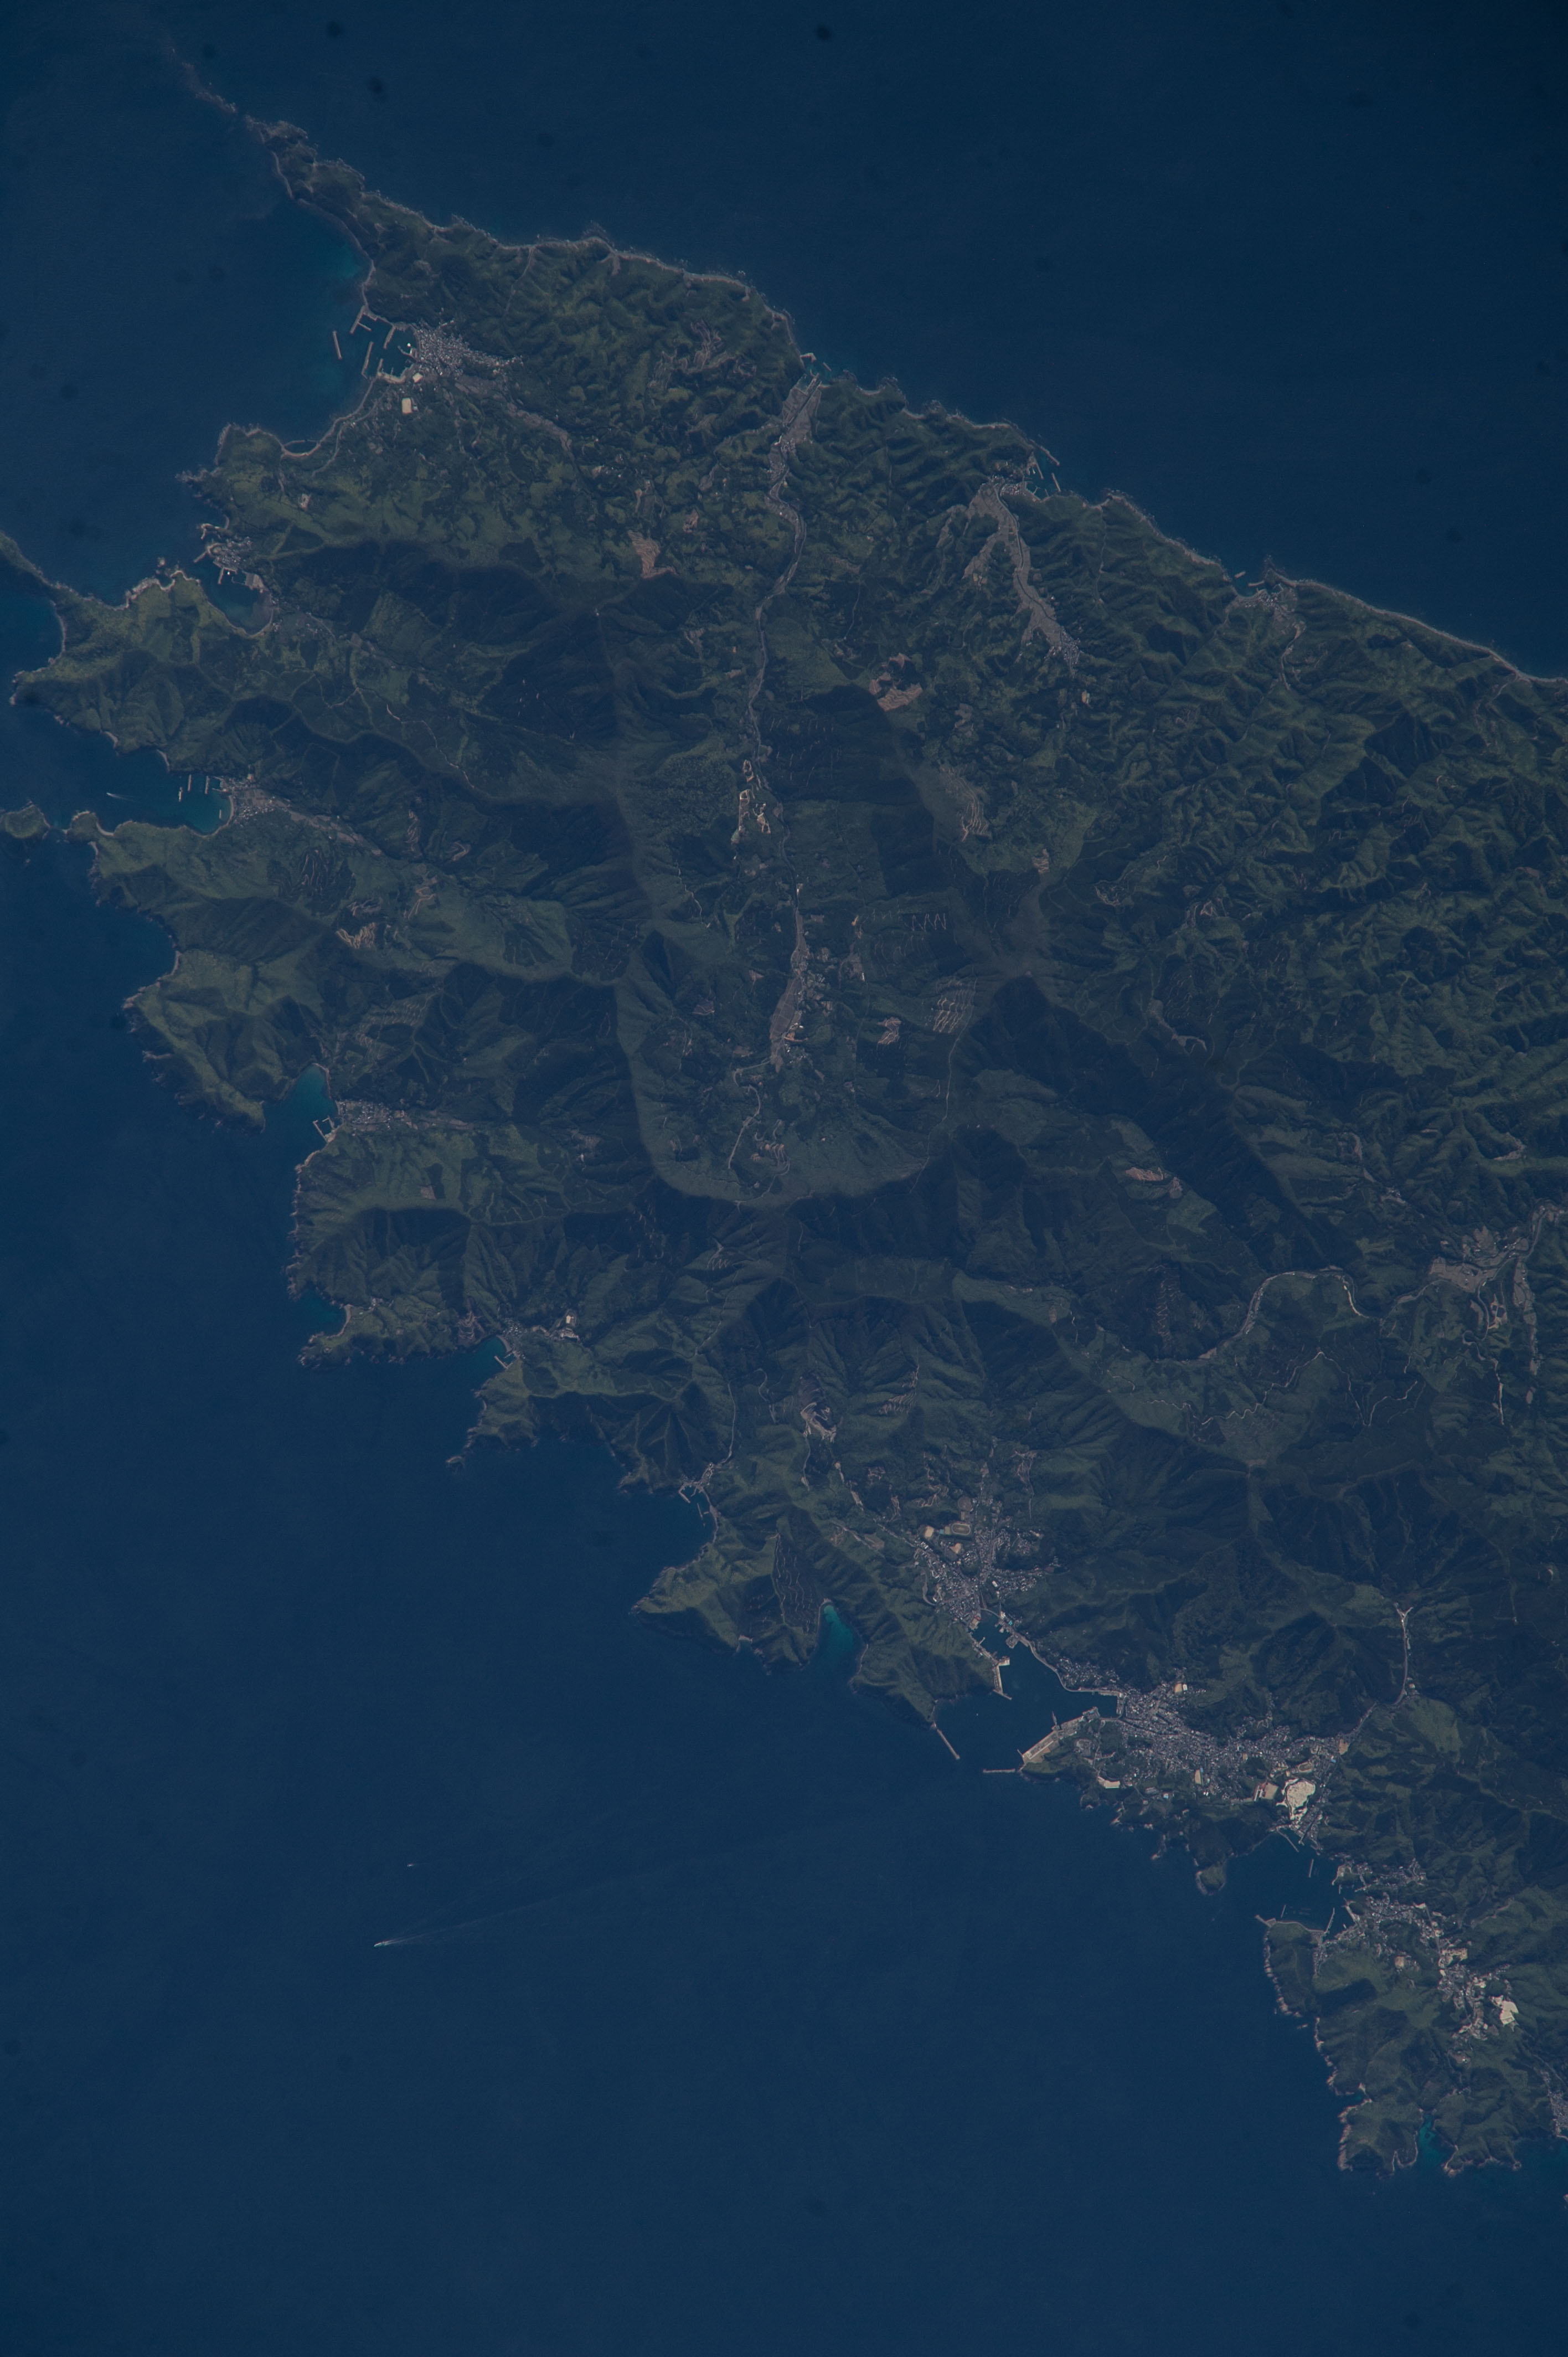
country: JAPAN
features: IZUHARAR PORT, TSUSHIMA,TSUTSU BAY, MT YATATE, KOREA STRAIT, TSUSHIMA IS, JAPAN,KOREA STRAIT, MT. YATATE, TSUSHIMA, S. TSUSHIMA ISLAND, NAGASAKI PREFECTURE, S.W. JAPAN,TSUSHIMA JAPAN, IZUHARAMACHI-KUTAMICHI JAPAN,TSUSHIMA ISLAND
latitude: 34.2
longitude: 129.3
